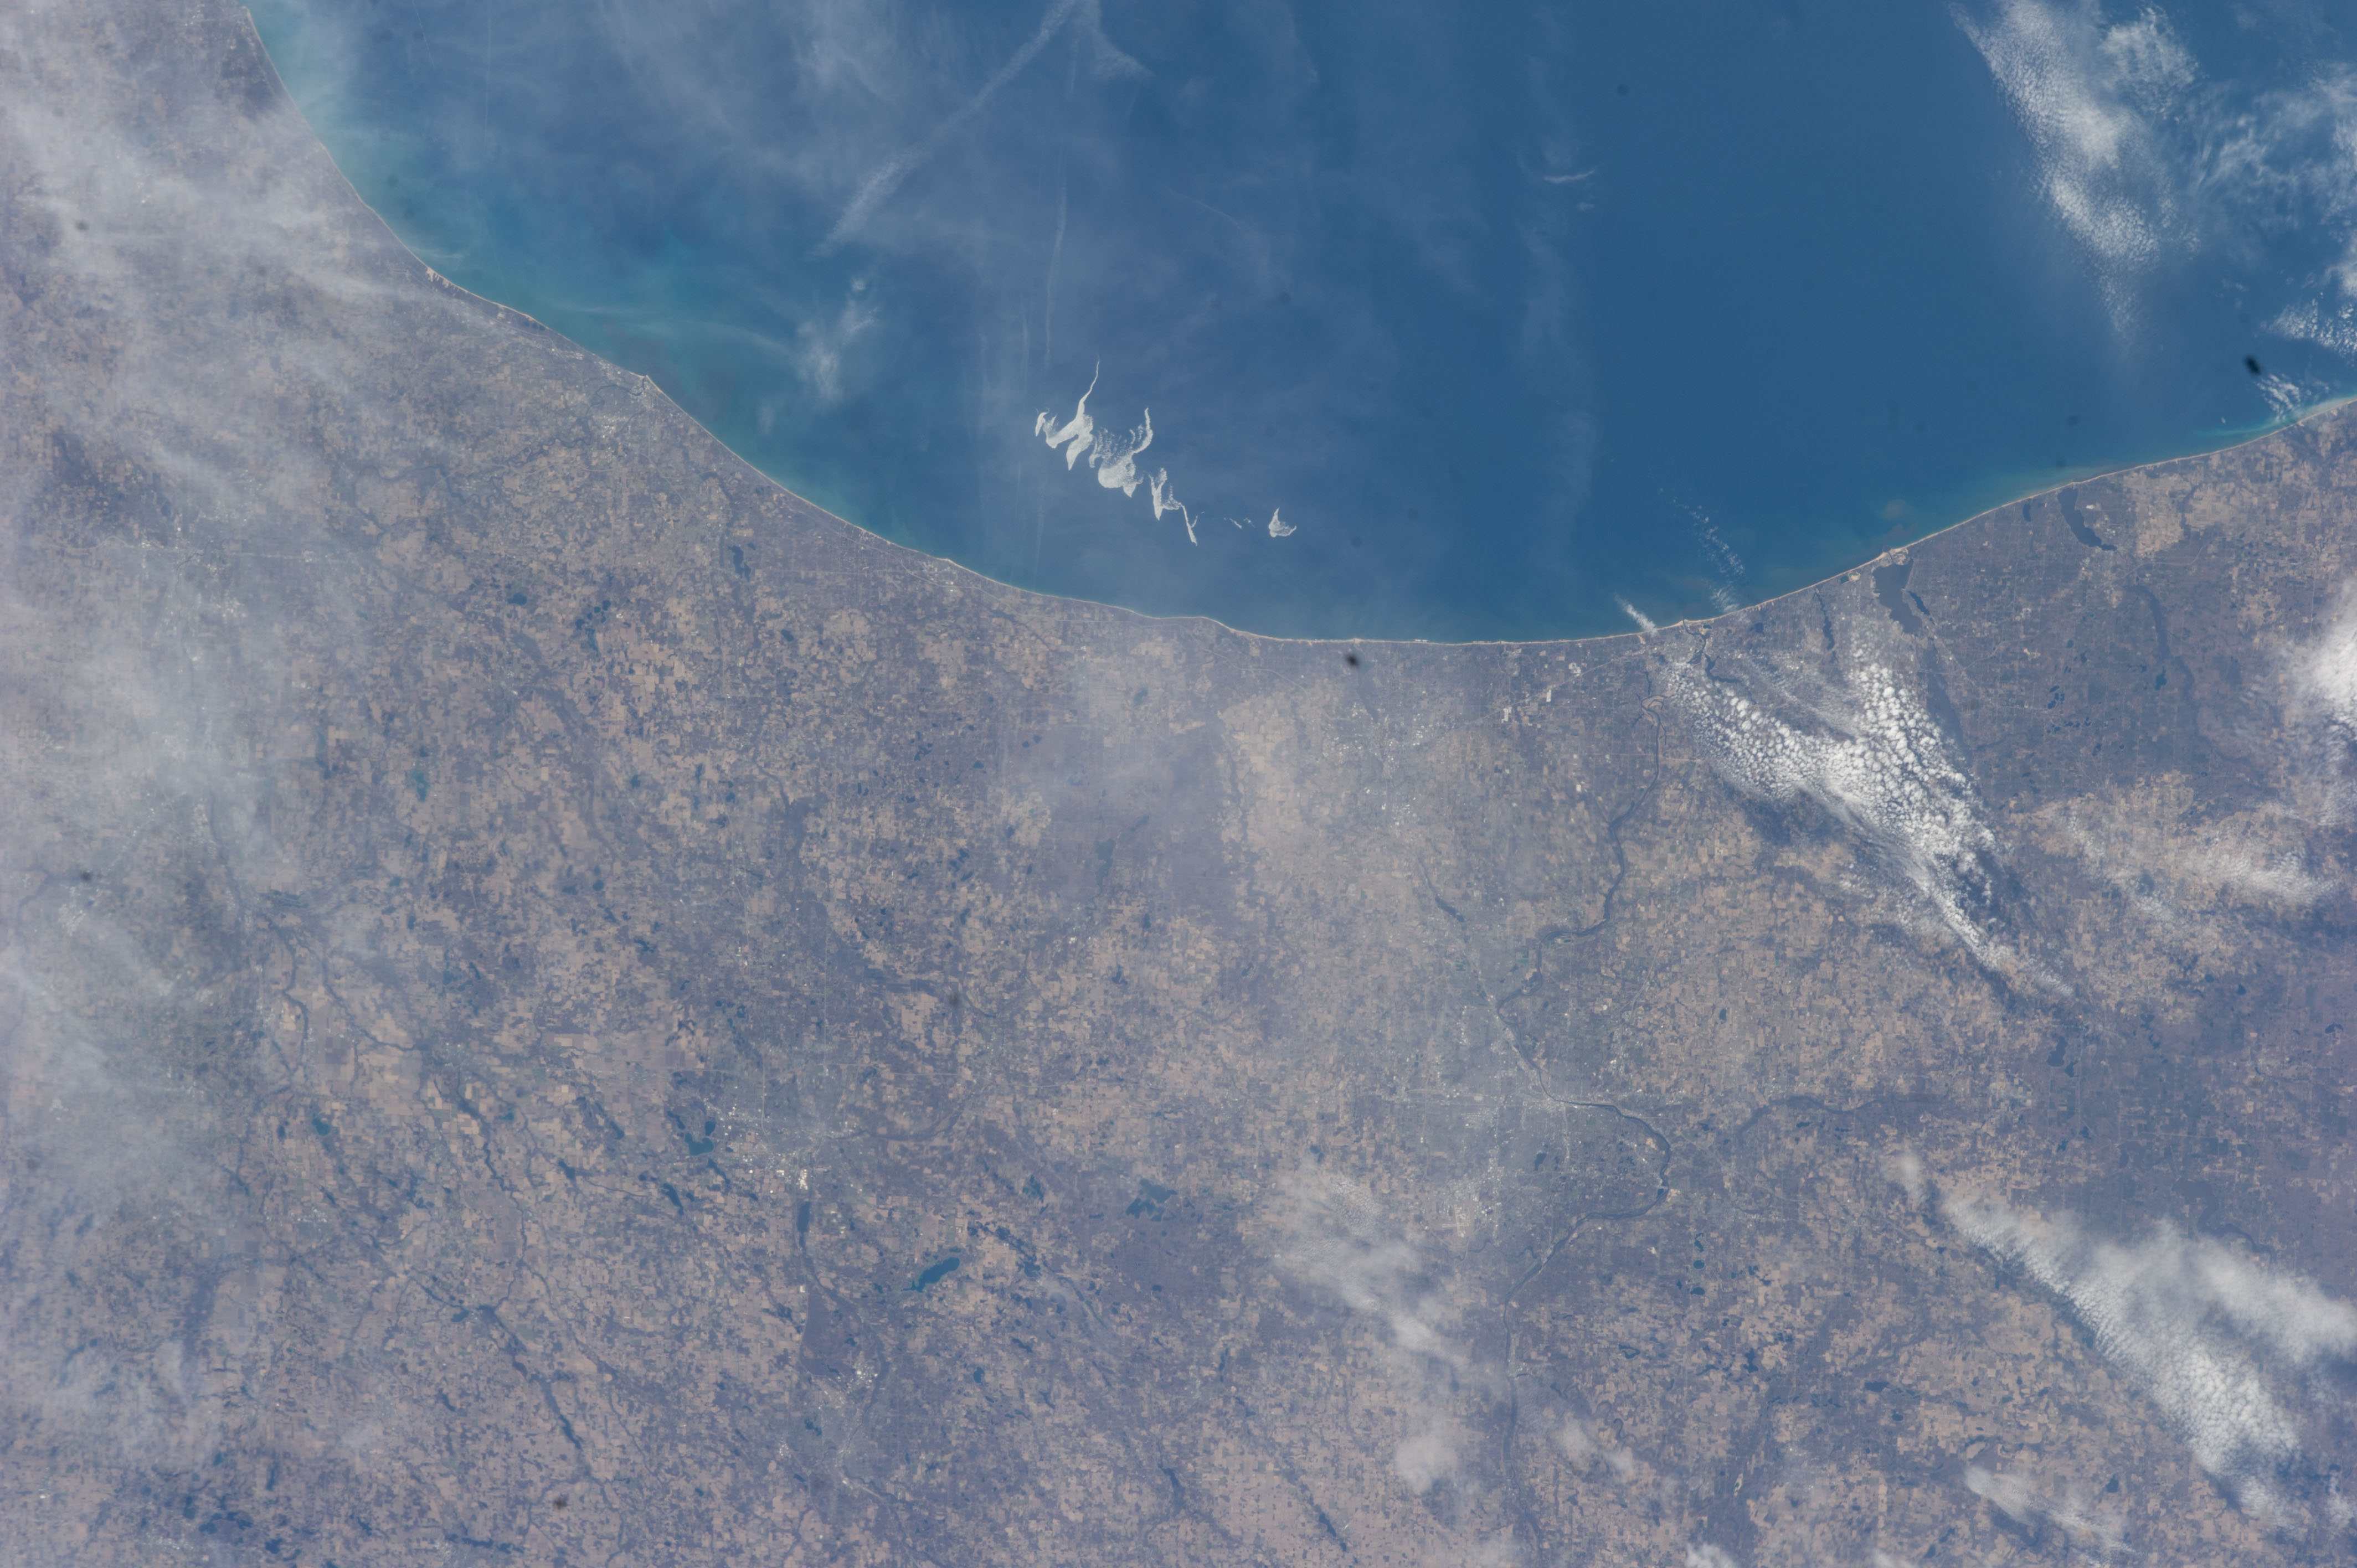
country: USA-MICHIGAN
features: HOLLAND, LAKE MICHIGAN, LAKE MACATAWA, HOLLAND STATE PARK
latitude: 42.6
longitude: -86.0
